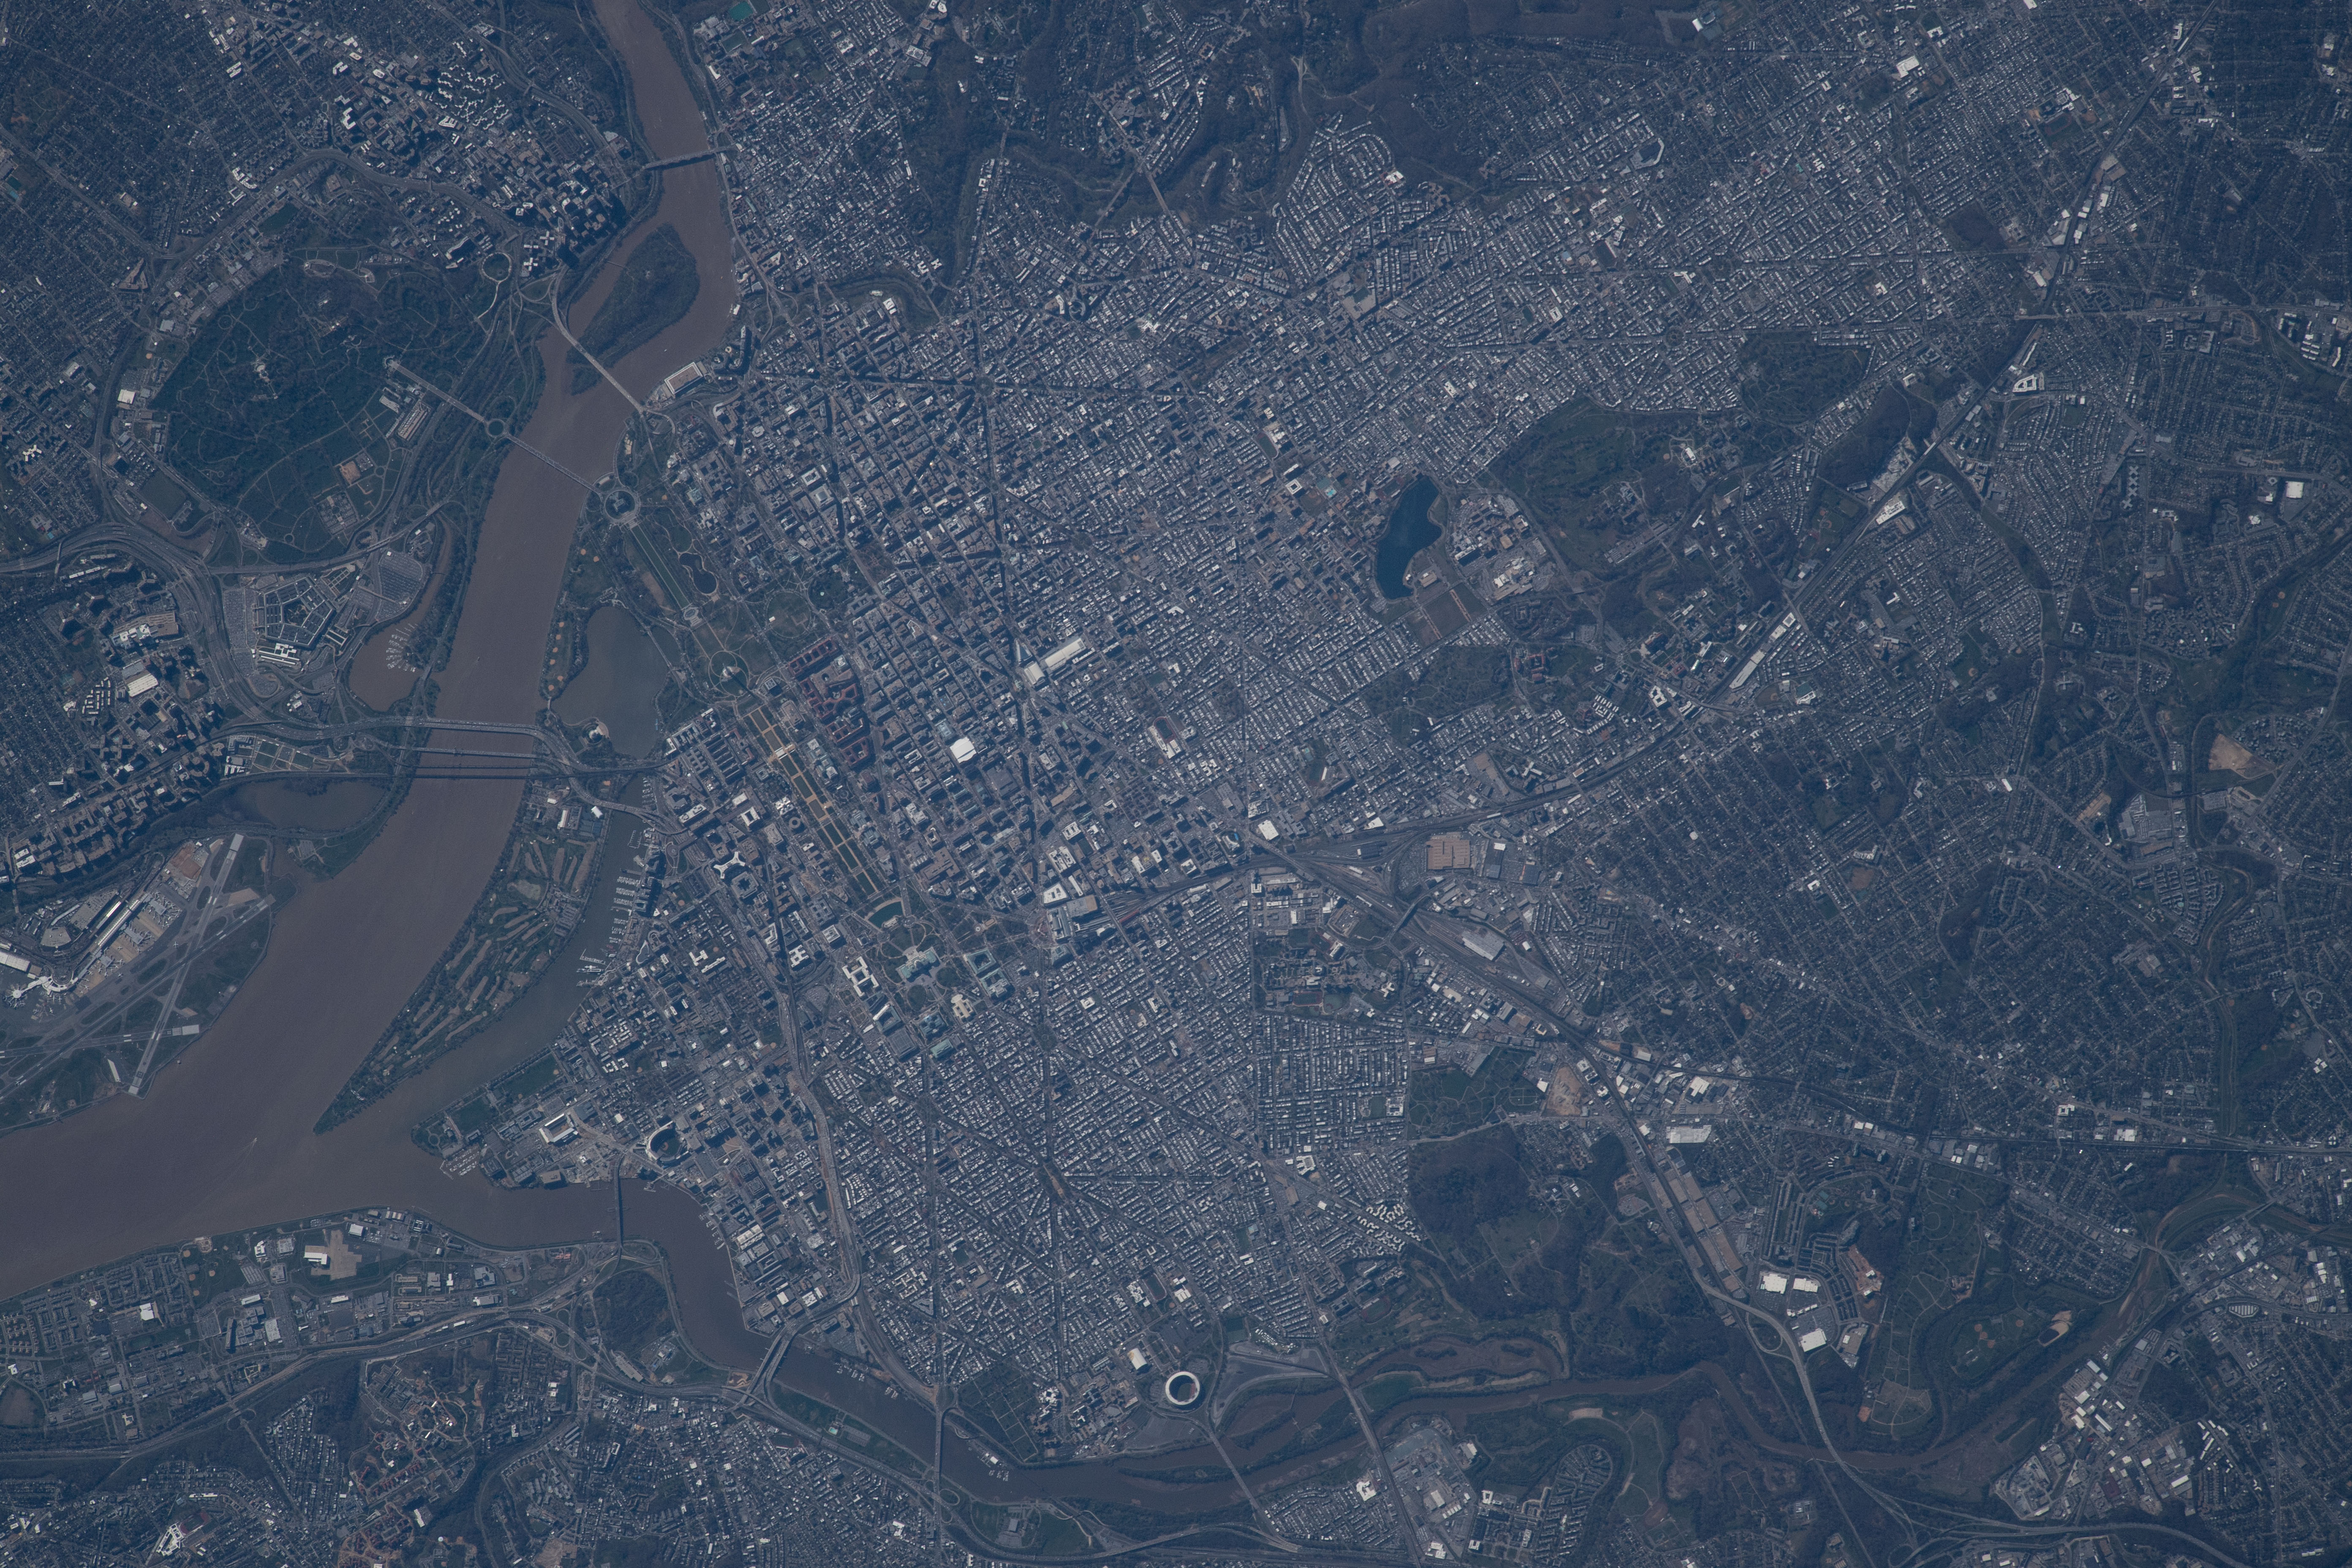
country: UNITED STATES OF AMERICA
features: WASHINGTON DC, CHESAPEAKE BAY, WOODBRIDGE CITY, ANNADALE CITY, POTOMAC RIVER, RESTON CITY, STERLING CITY
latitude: 38.9
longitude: -77.0
